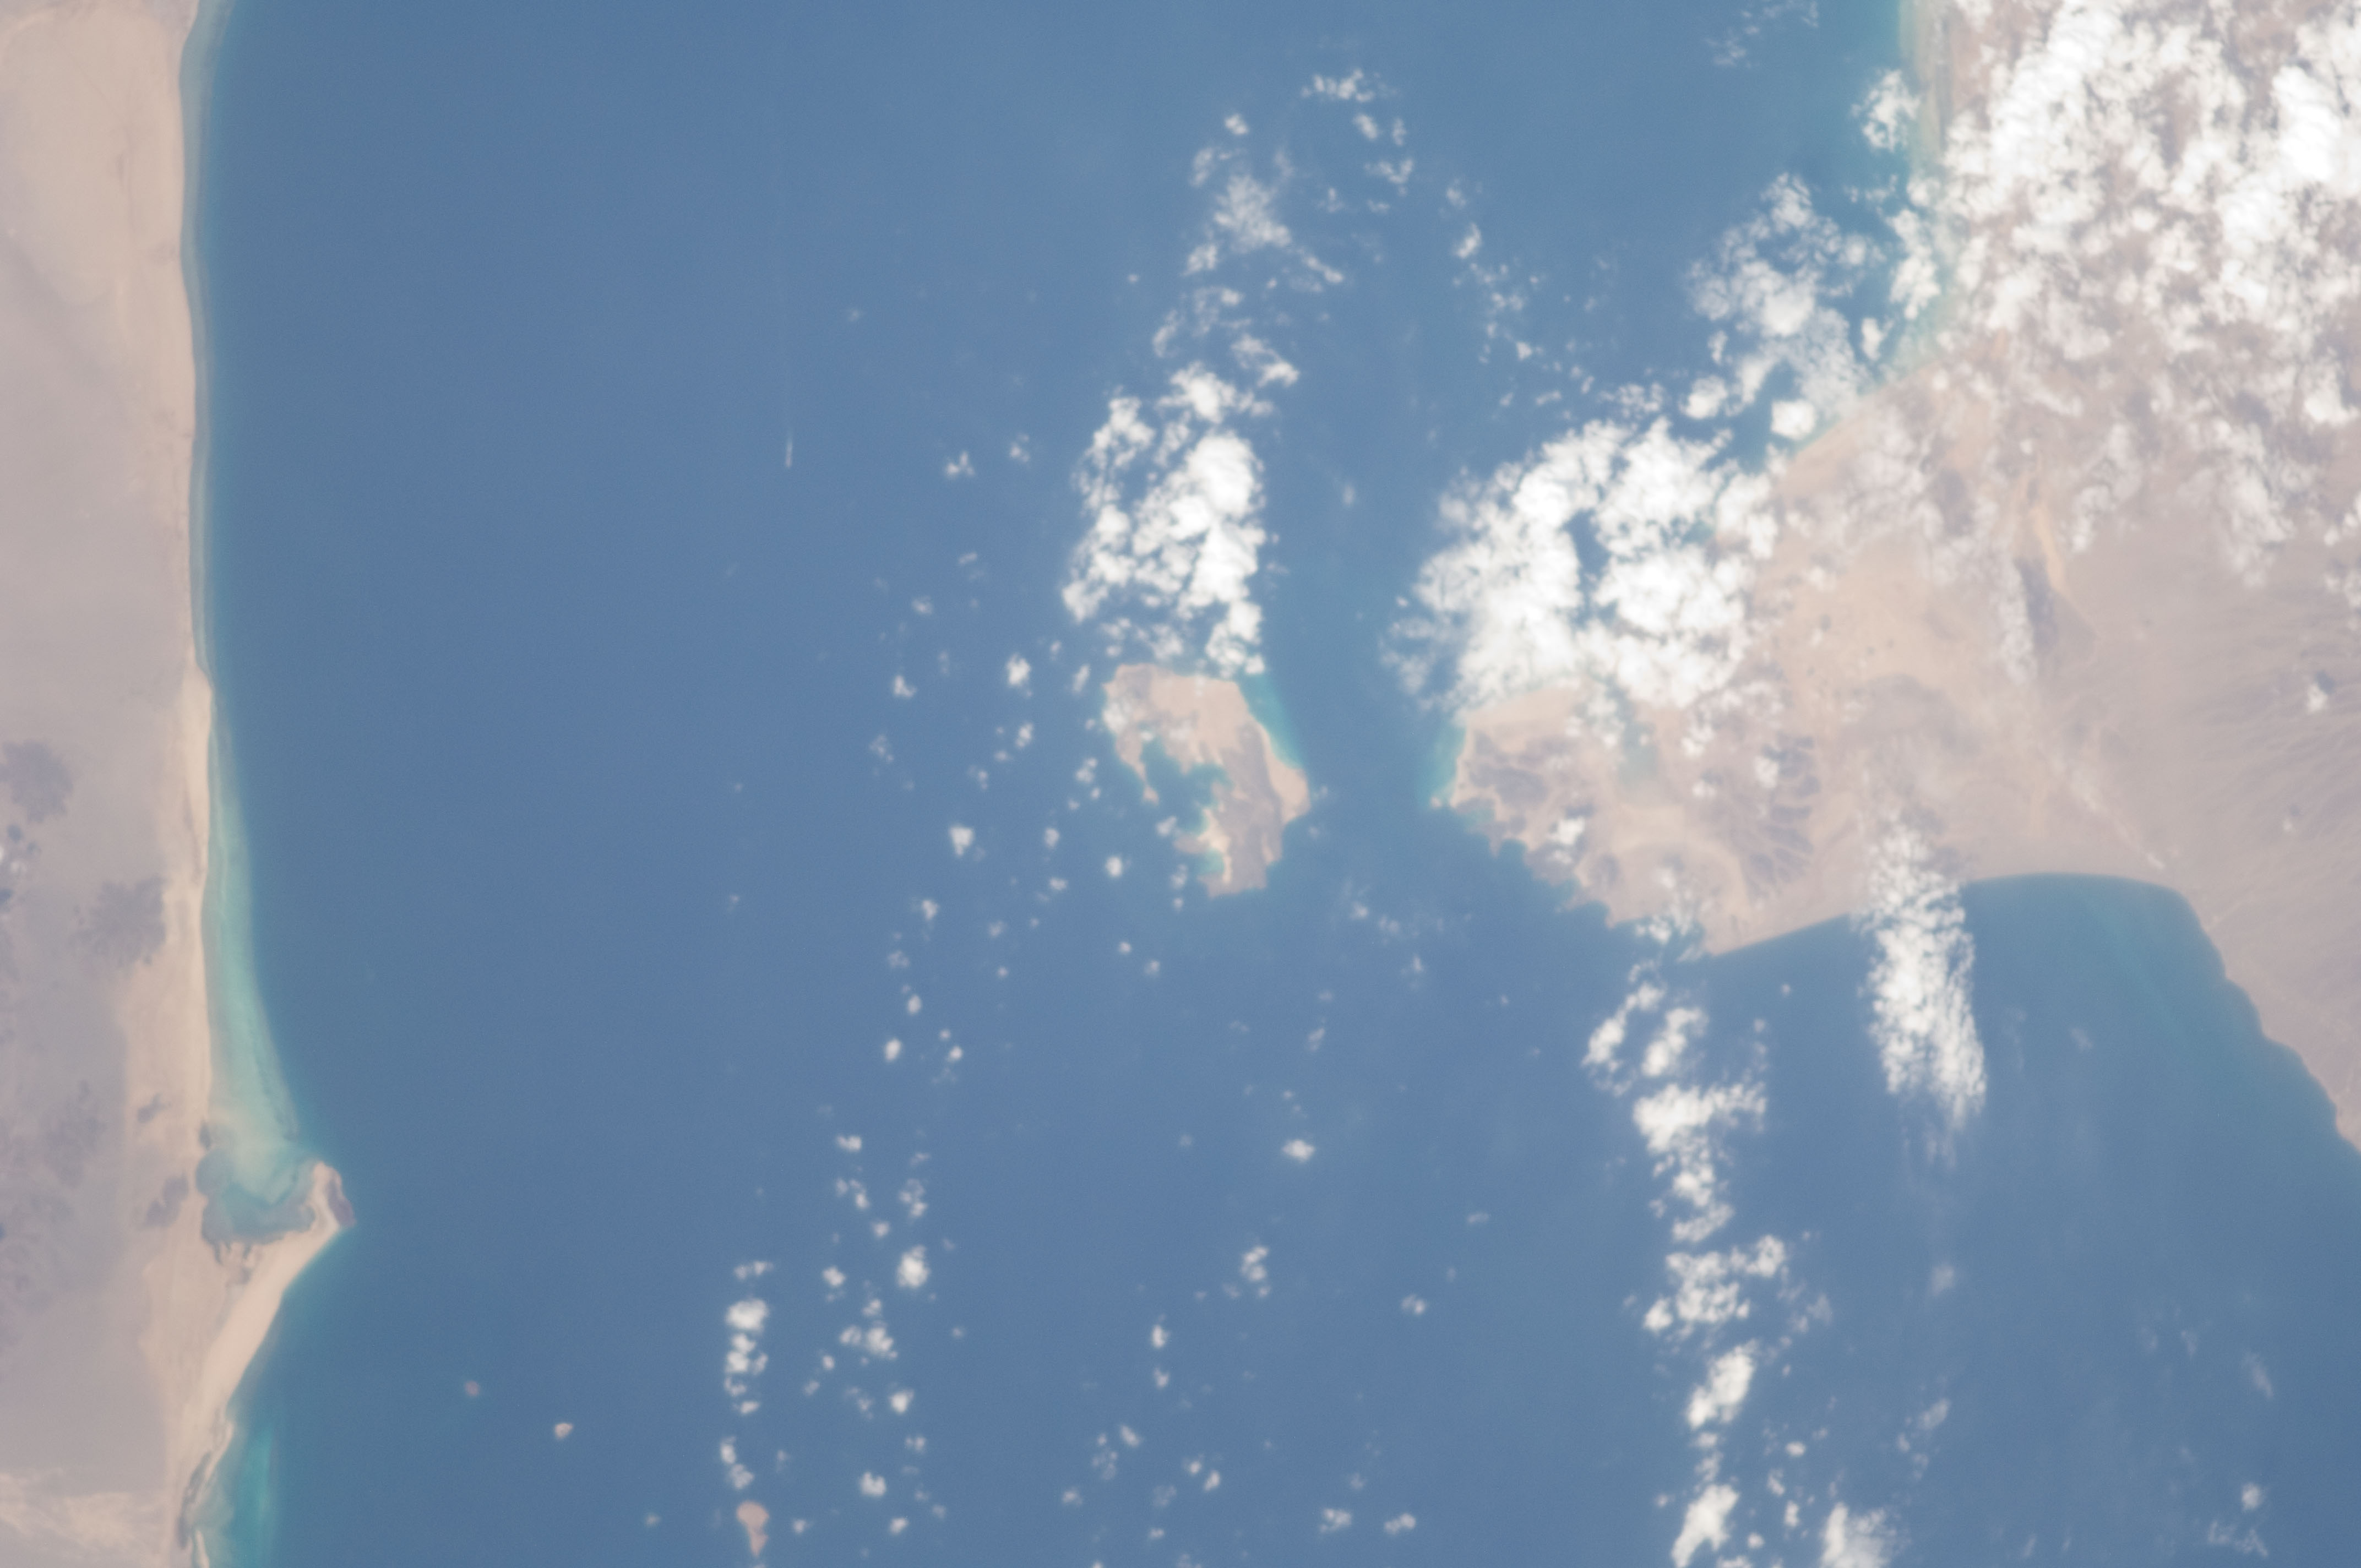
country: YEMEN
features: AL MANDAB STRAIT, MAYYUN
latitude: 12.6
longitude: 43.4
